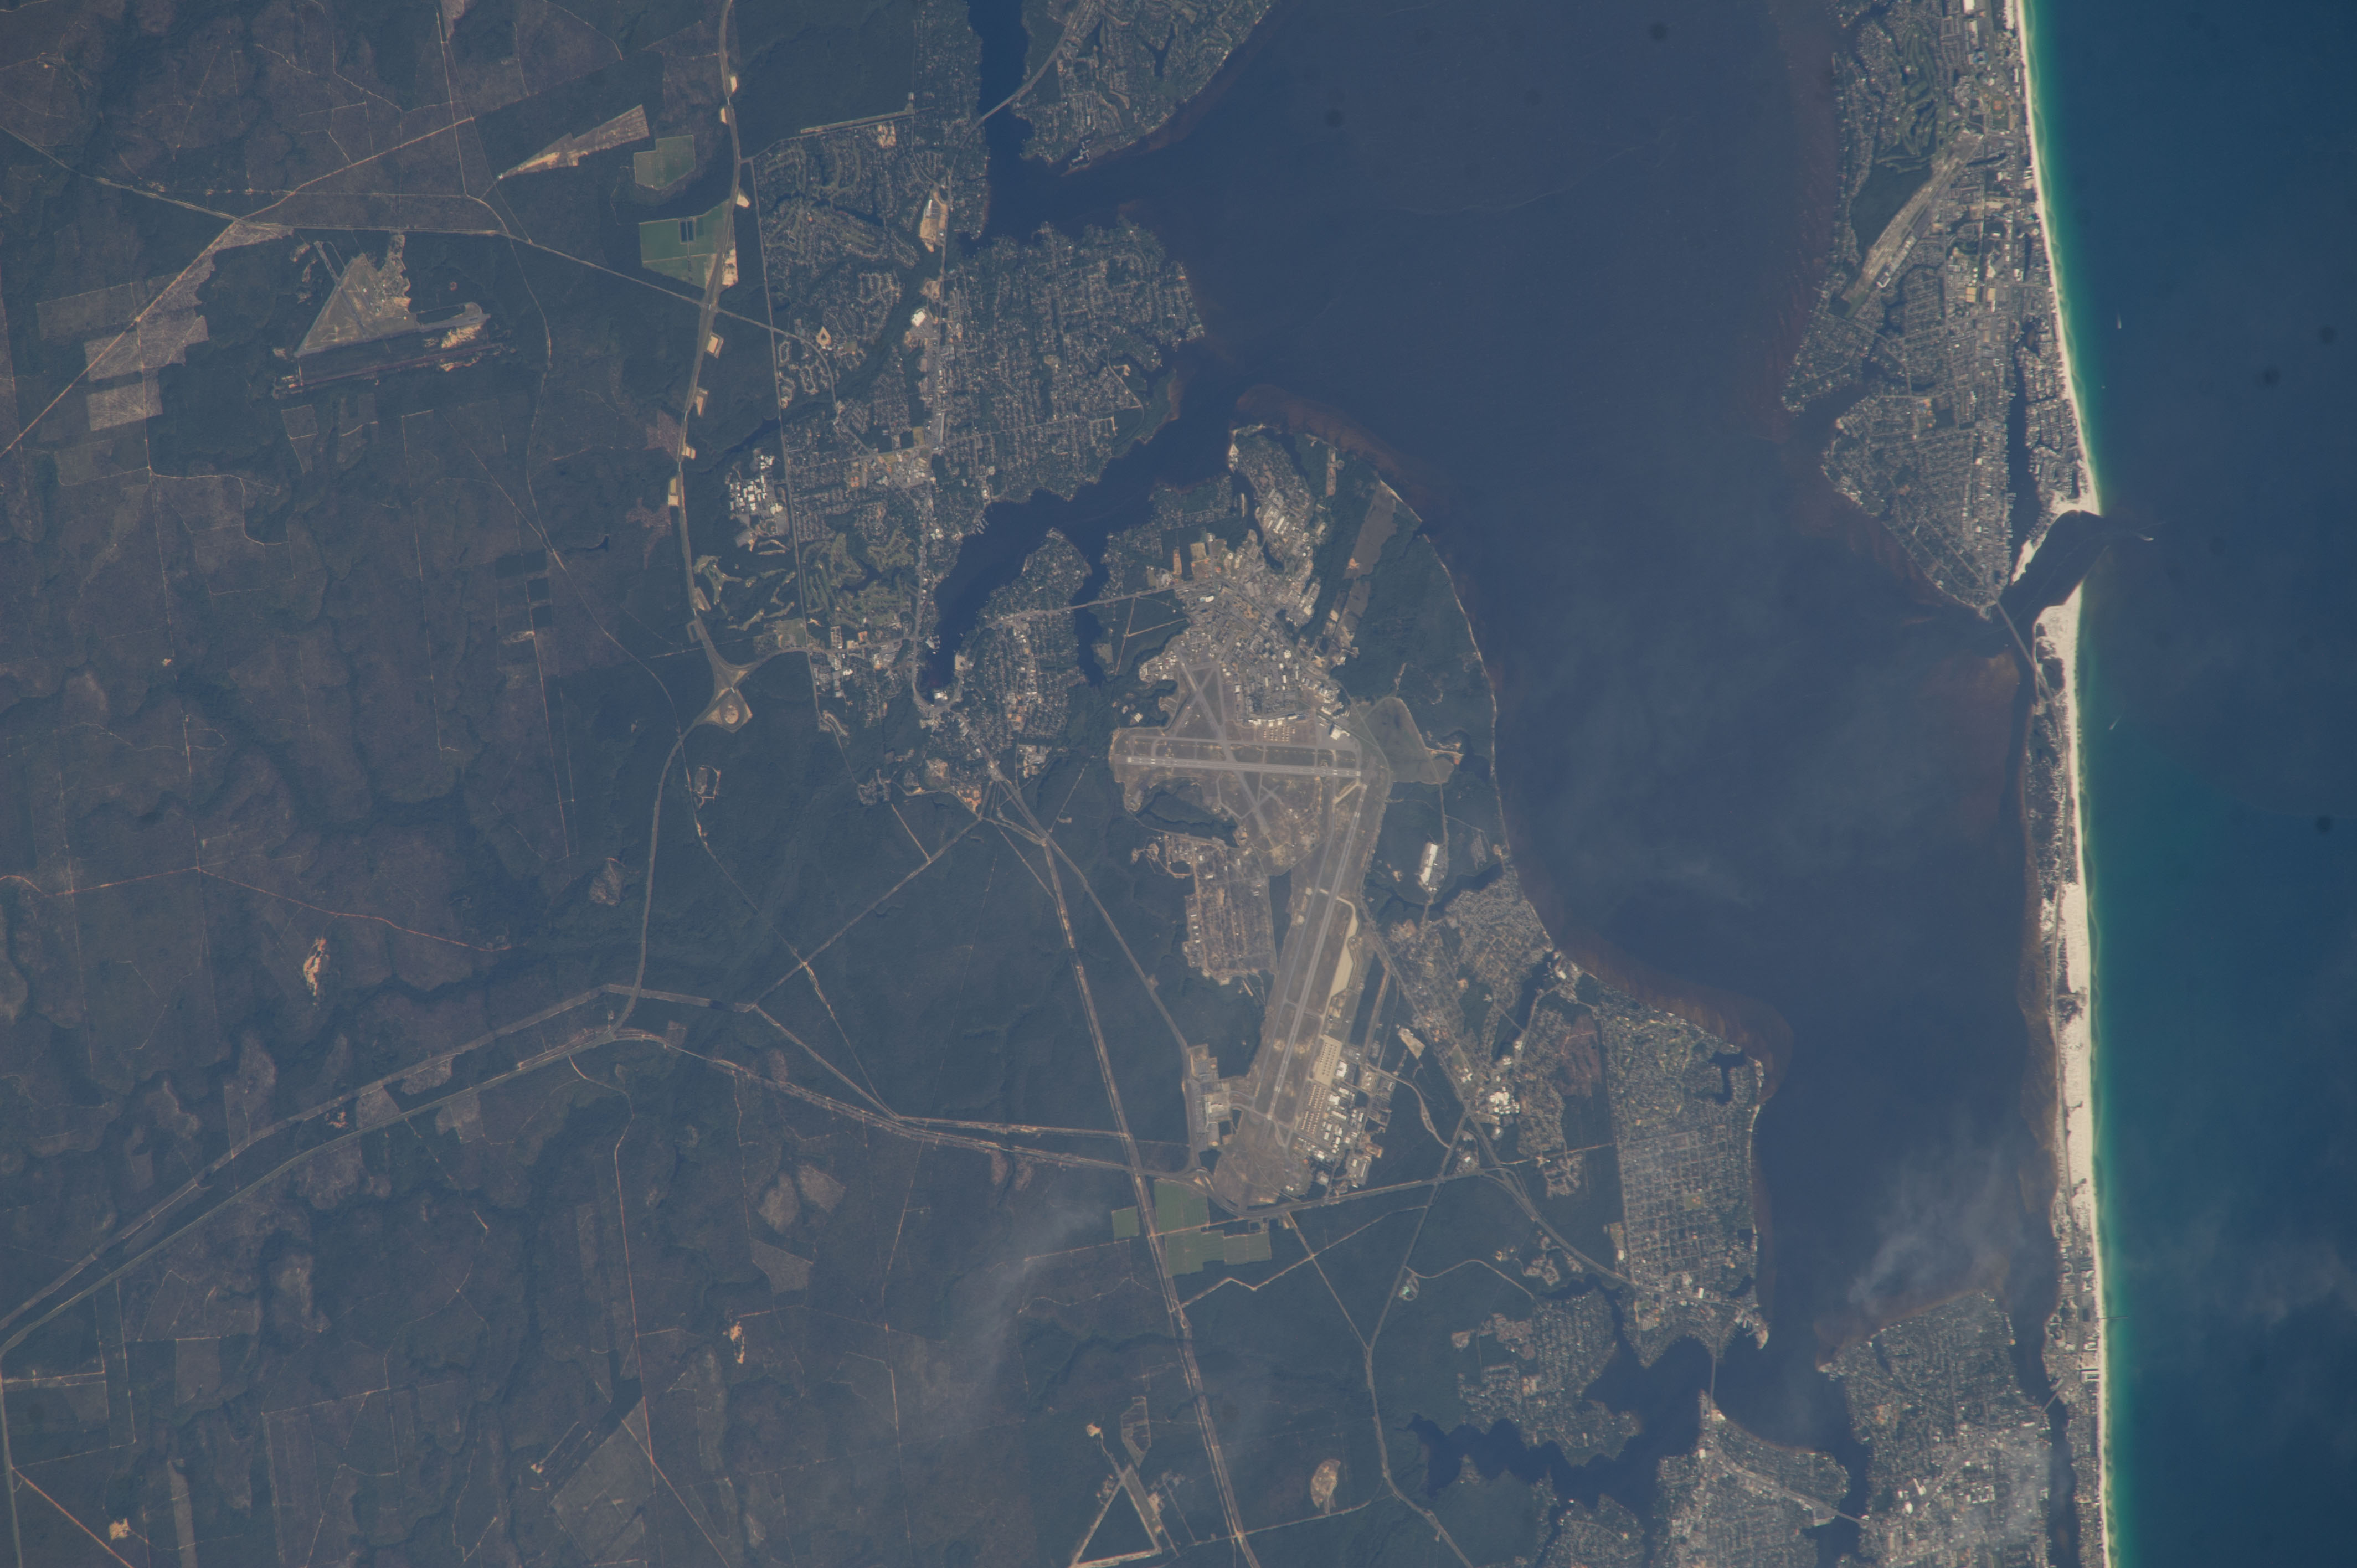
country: USA-FLORIDA
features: BEACH, COAST, FLORIDA, NICEVILLE CITY, FORT WALTON BEACH, NAVARRE CITY, EAST BAY, YELLOW RIVER MARSH PRESERVE STATE PARK
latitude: 30.5
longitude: -86.5
